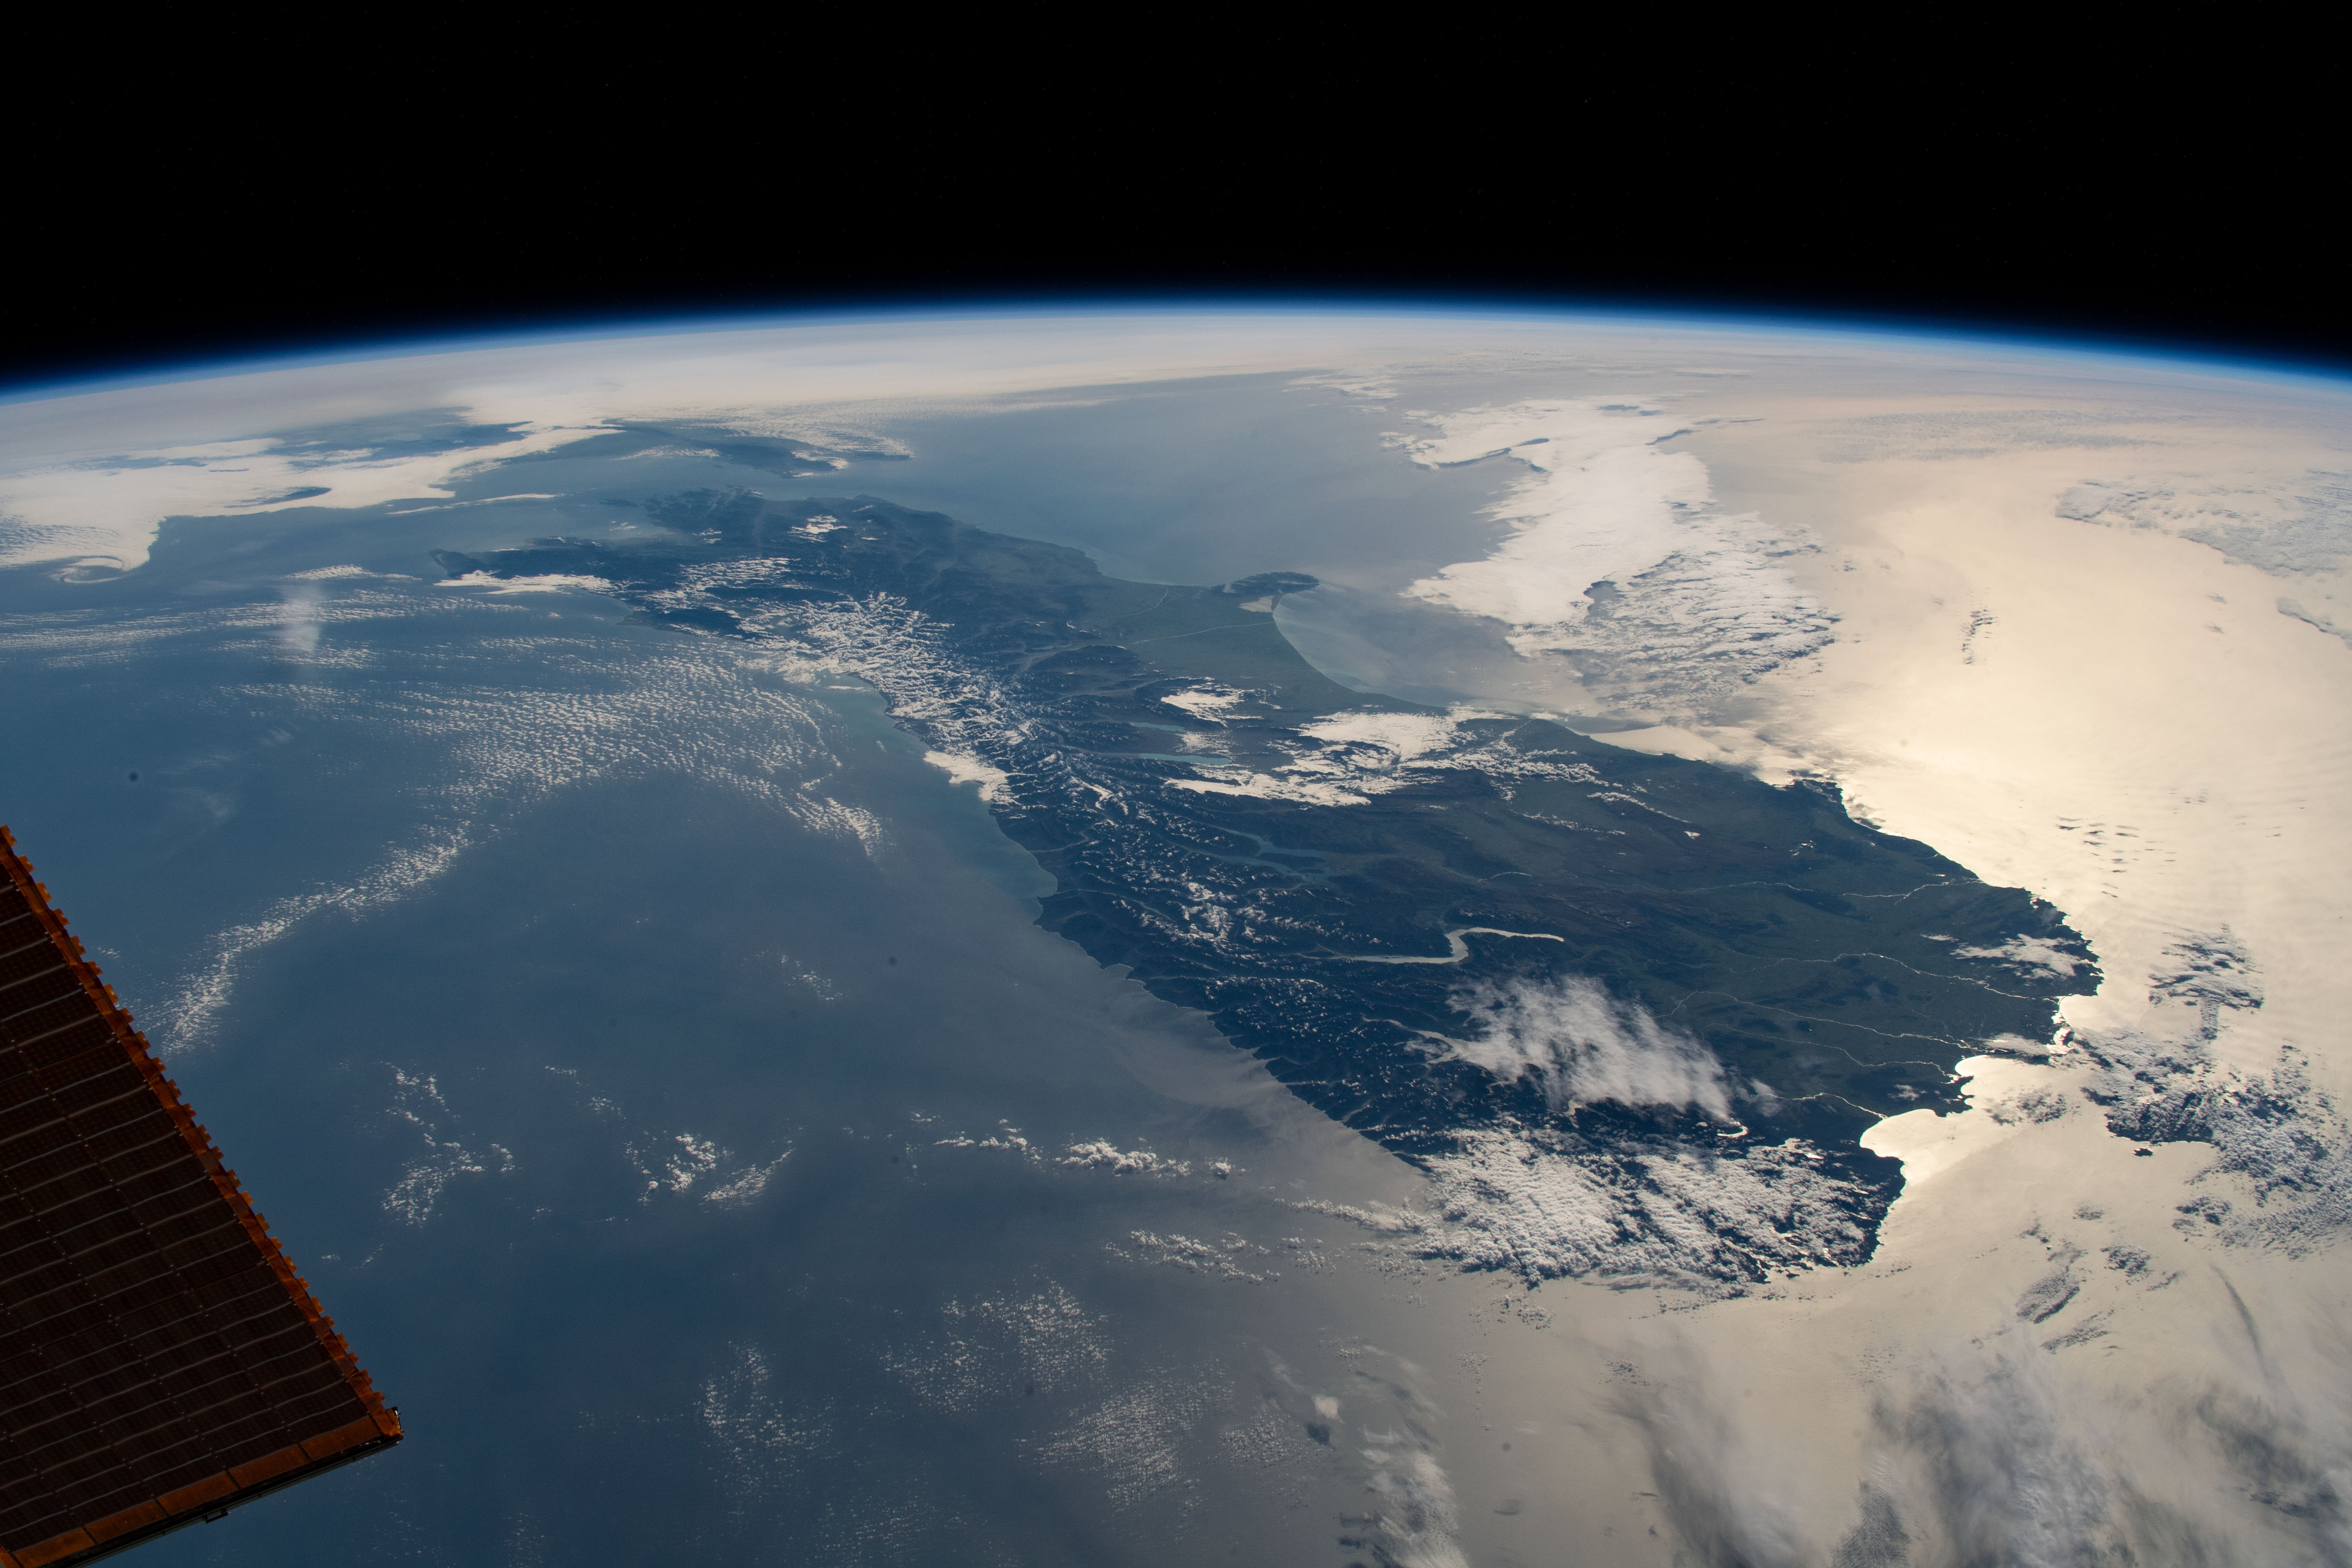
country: NEW ZEALAND-SI
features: SOUTH ISLAND, SOUTHERN ALPS MOUNTAINS, LAKE WAKATIPU
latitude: -43.5
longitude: 171.0
